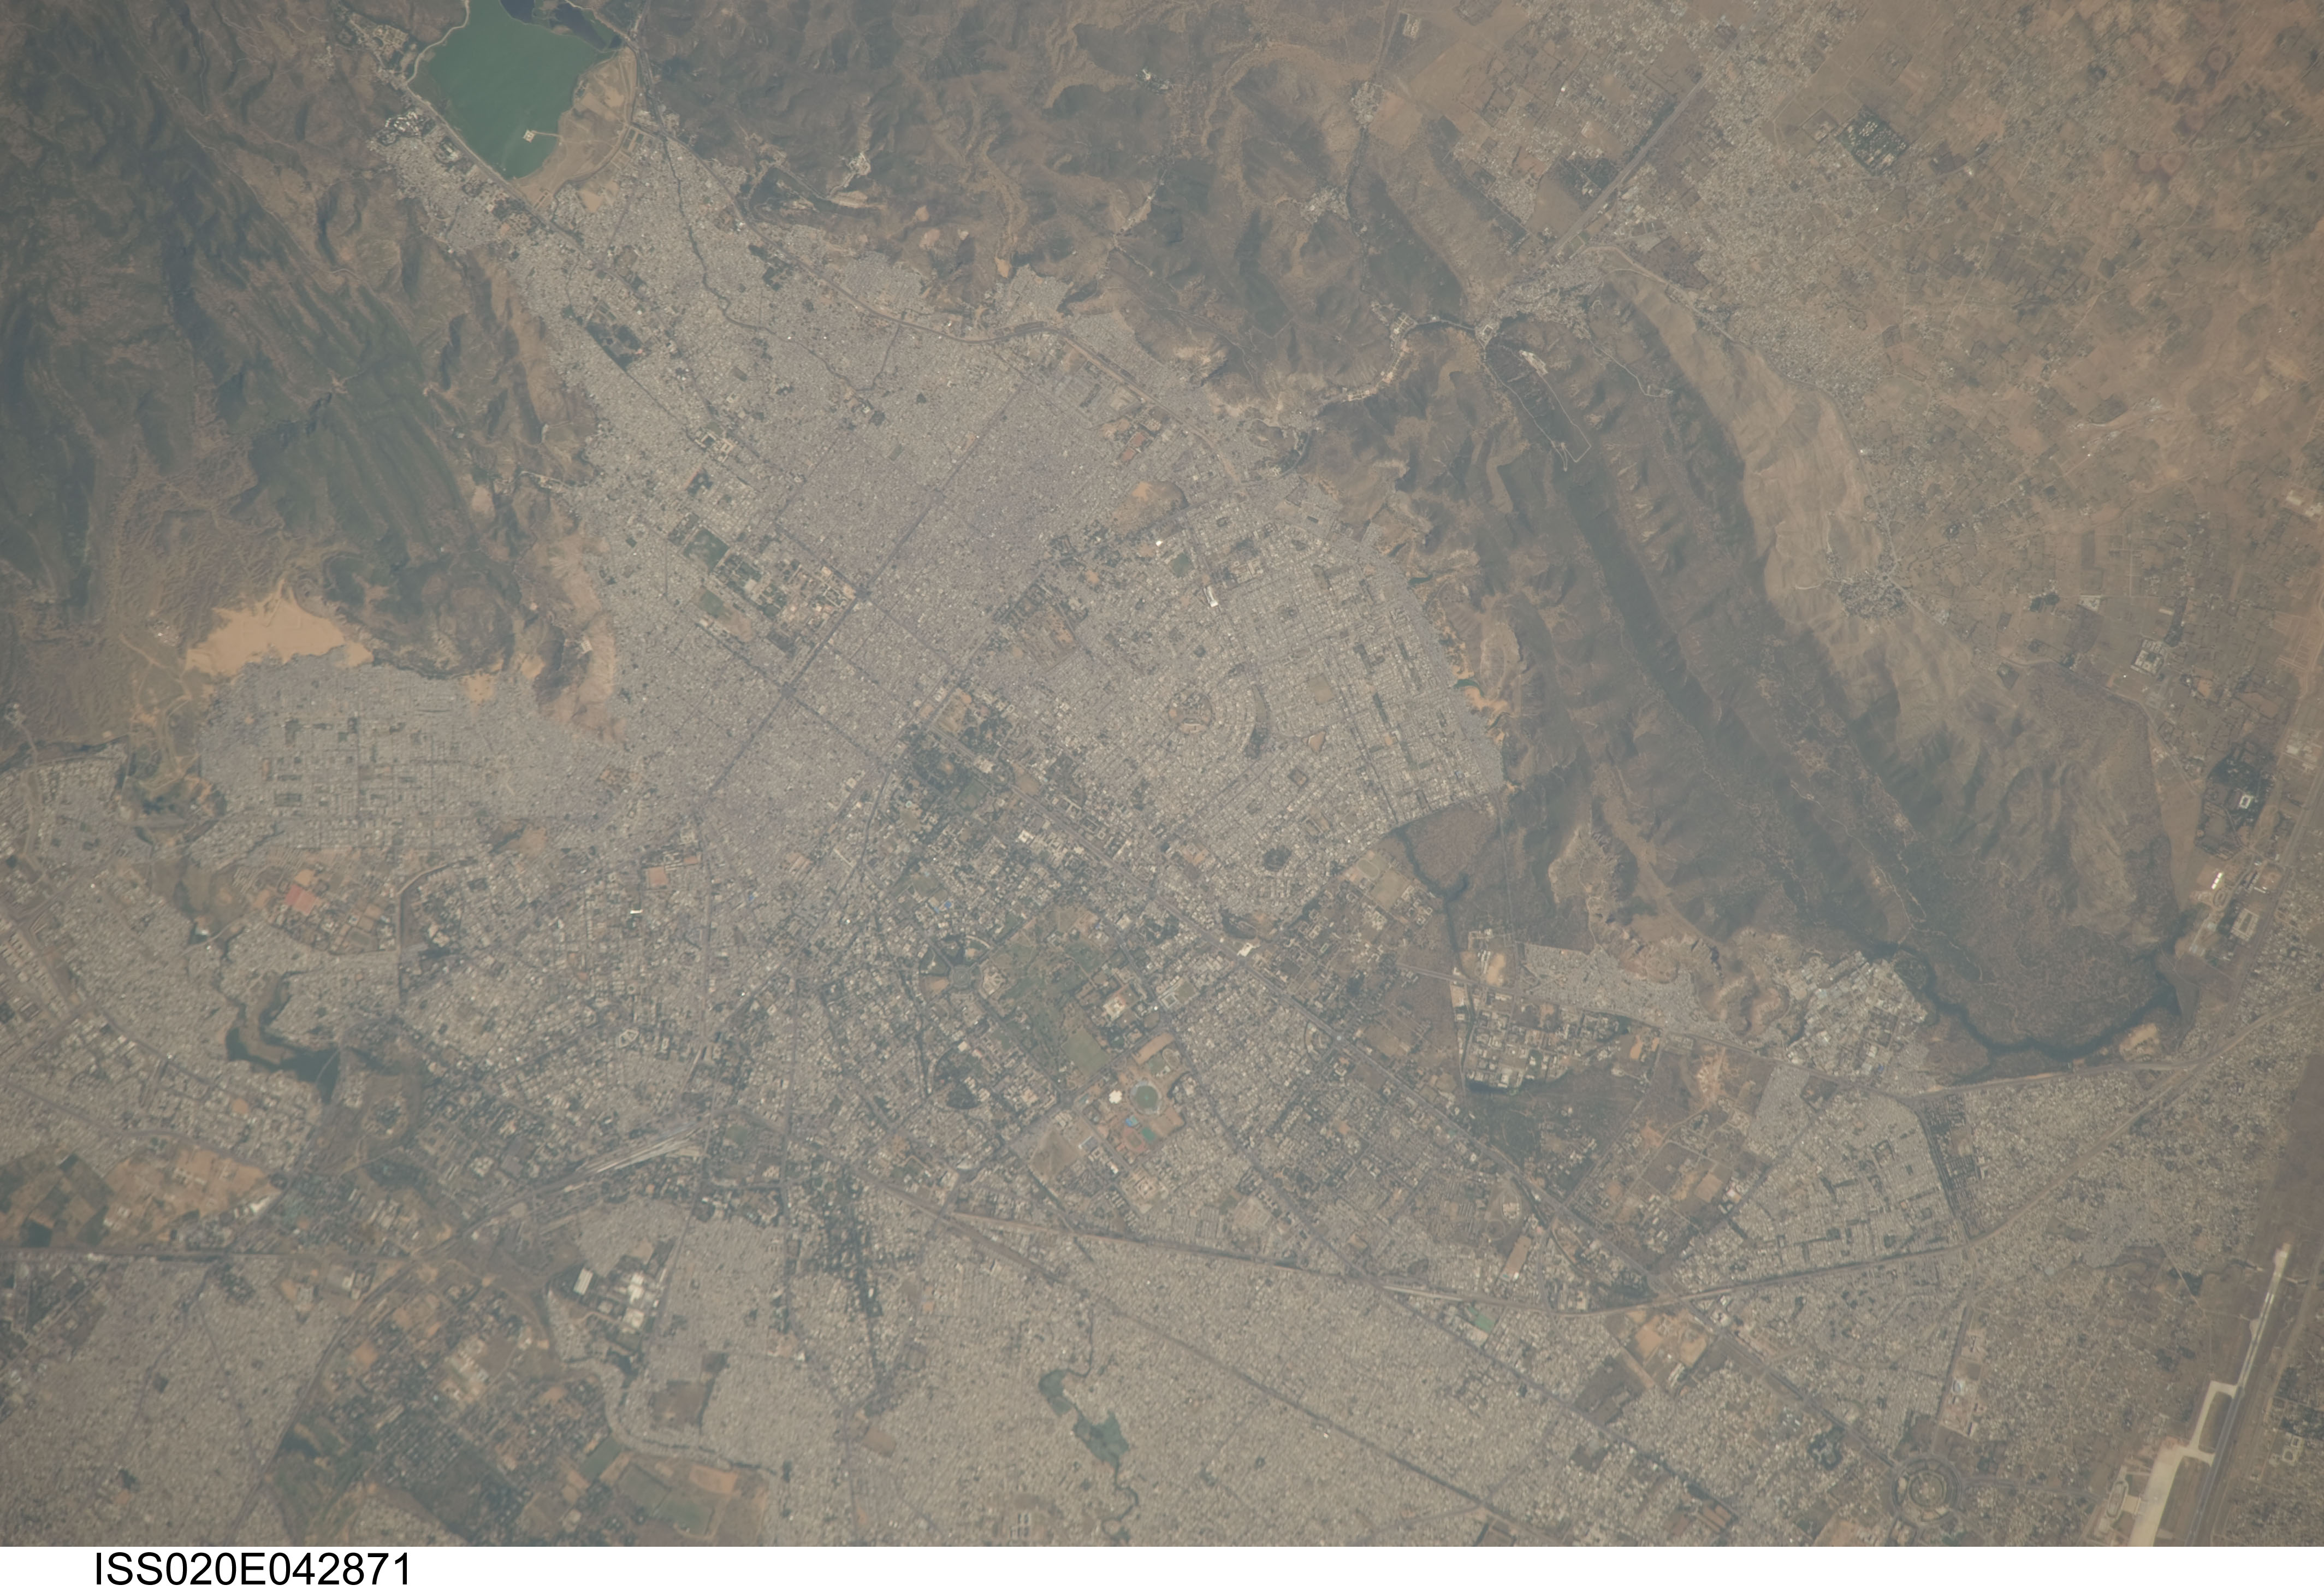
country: INDIA
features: JAIPUR, MAN SAGAR LAKE, URBAN LAND COVER
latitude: 26.9
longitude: 75.8
